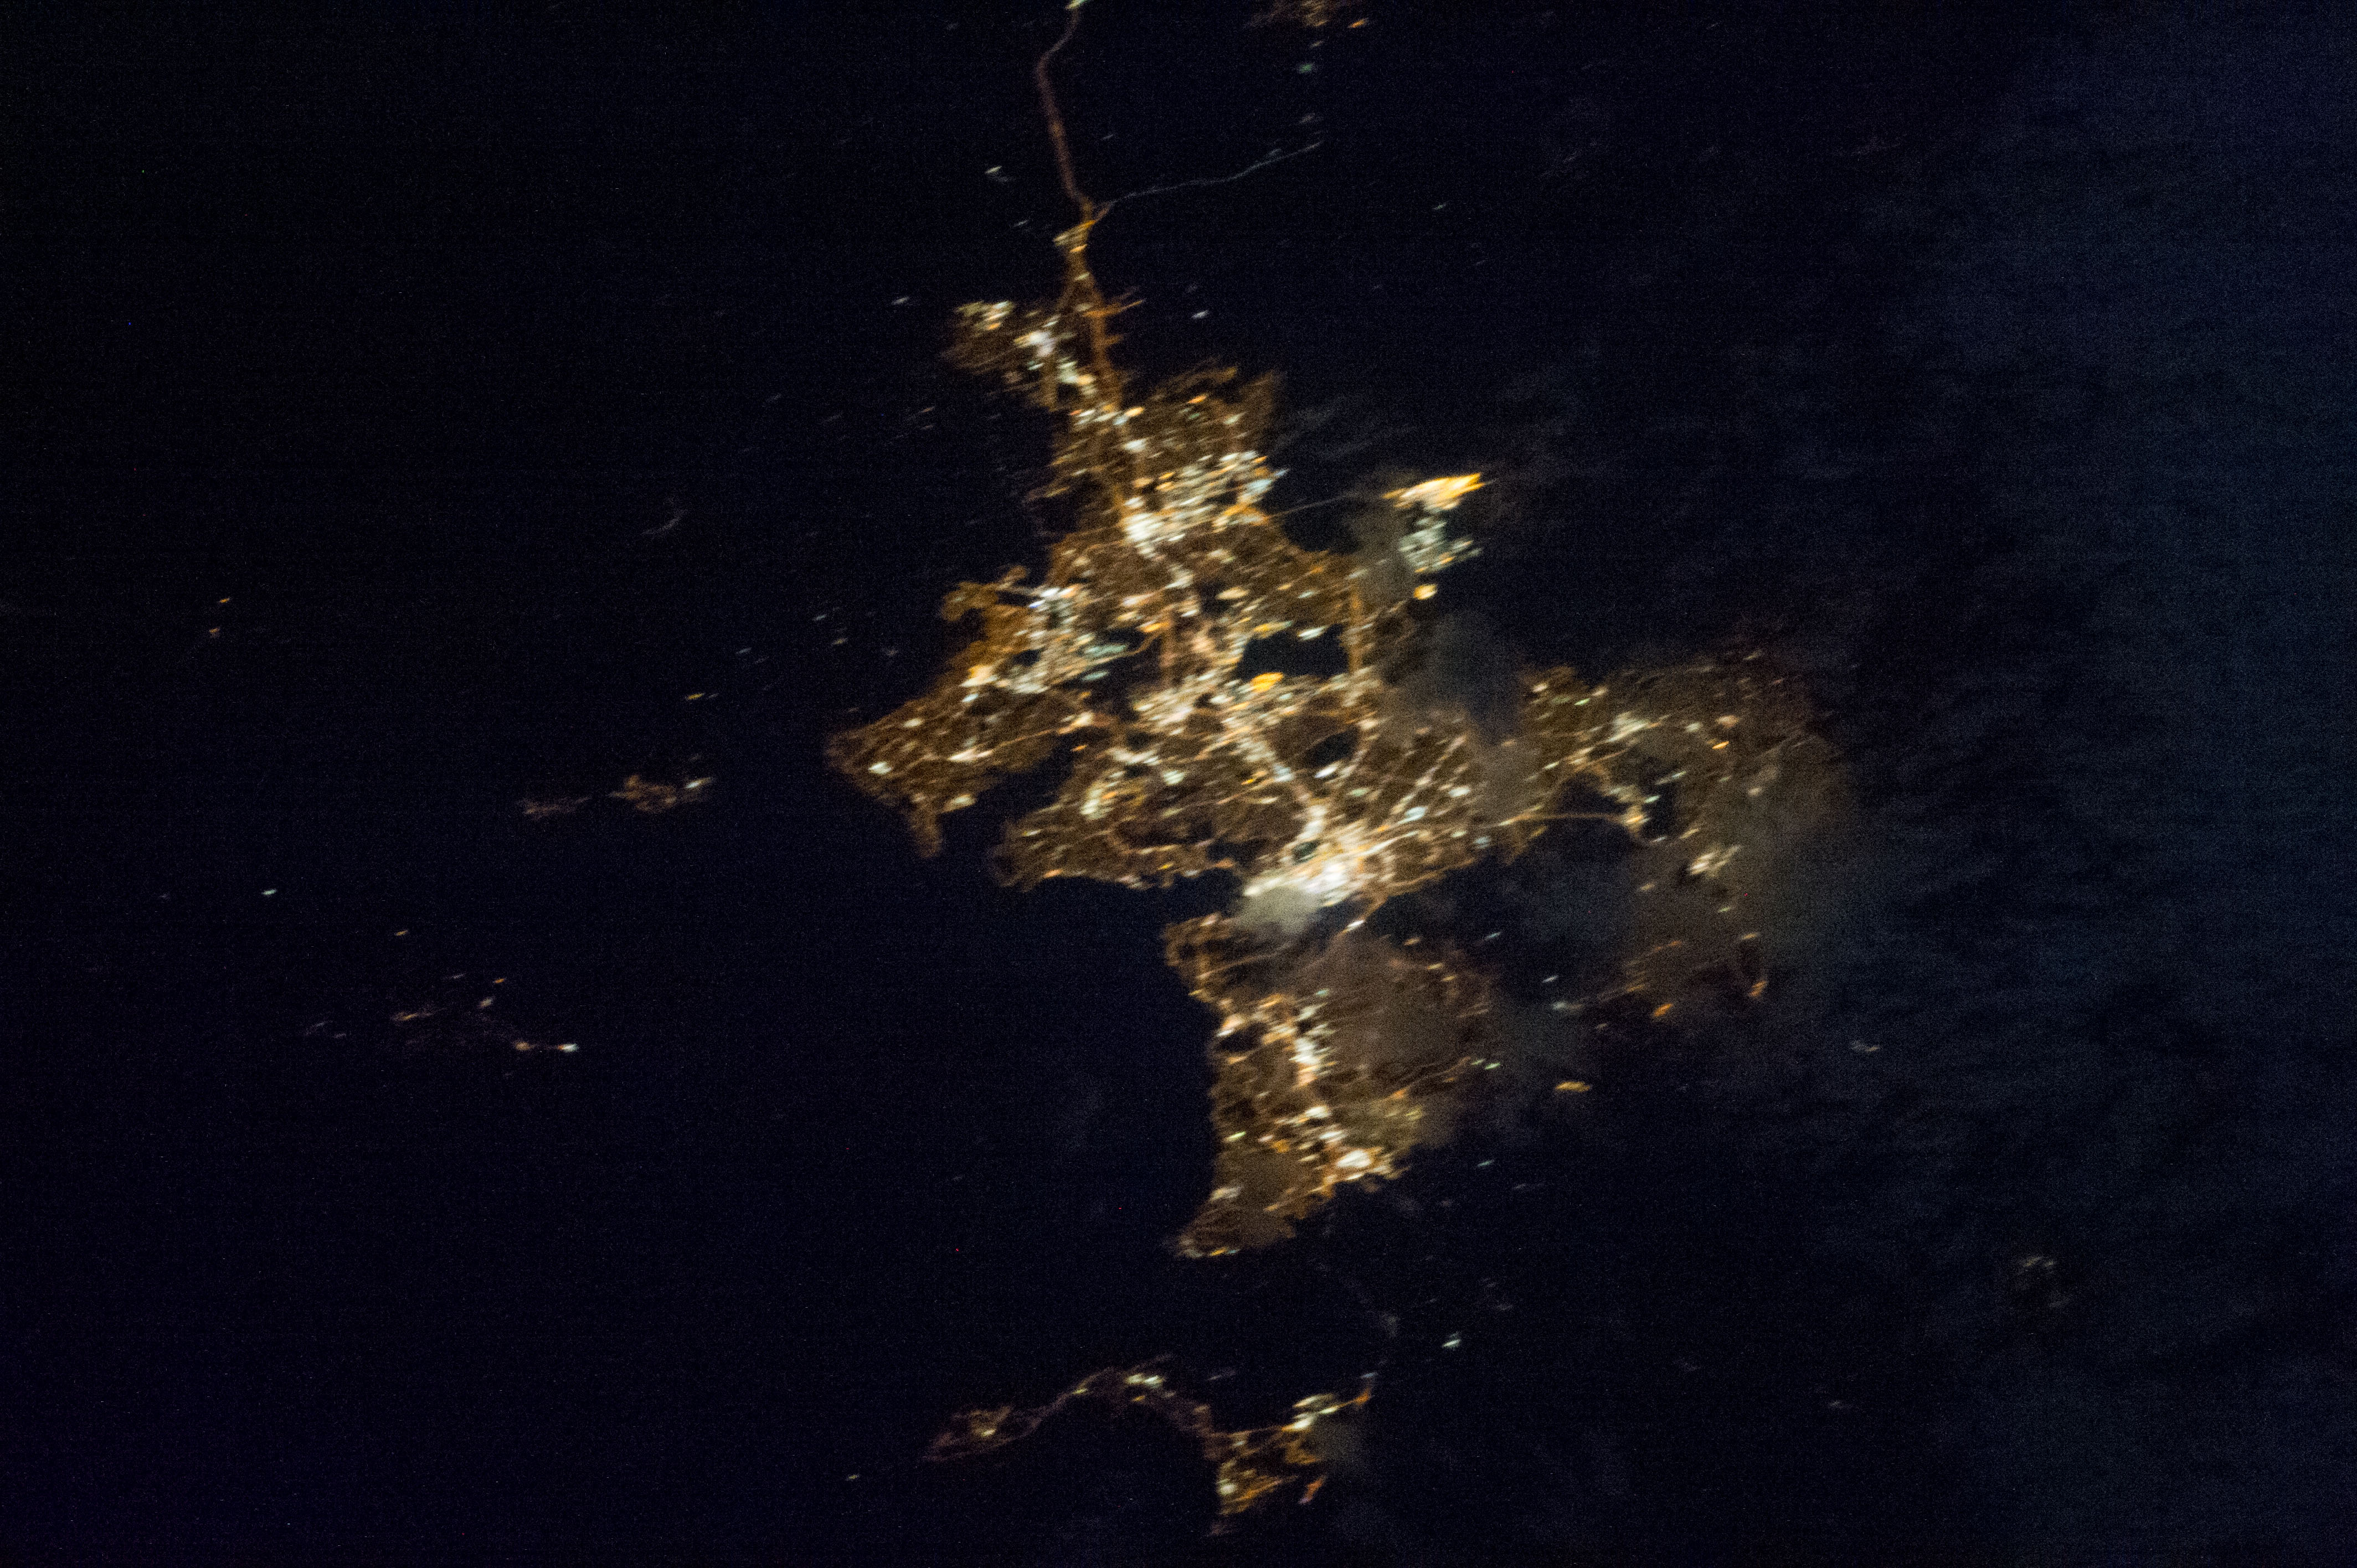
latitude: -36.8
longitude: 174.7
